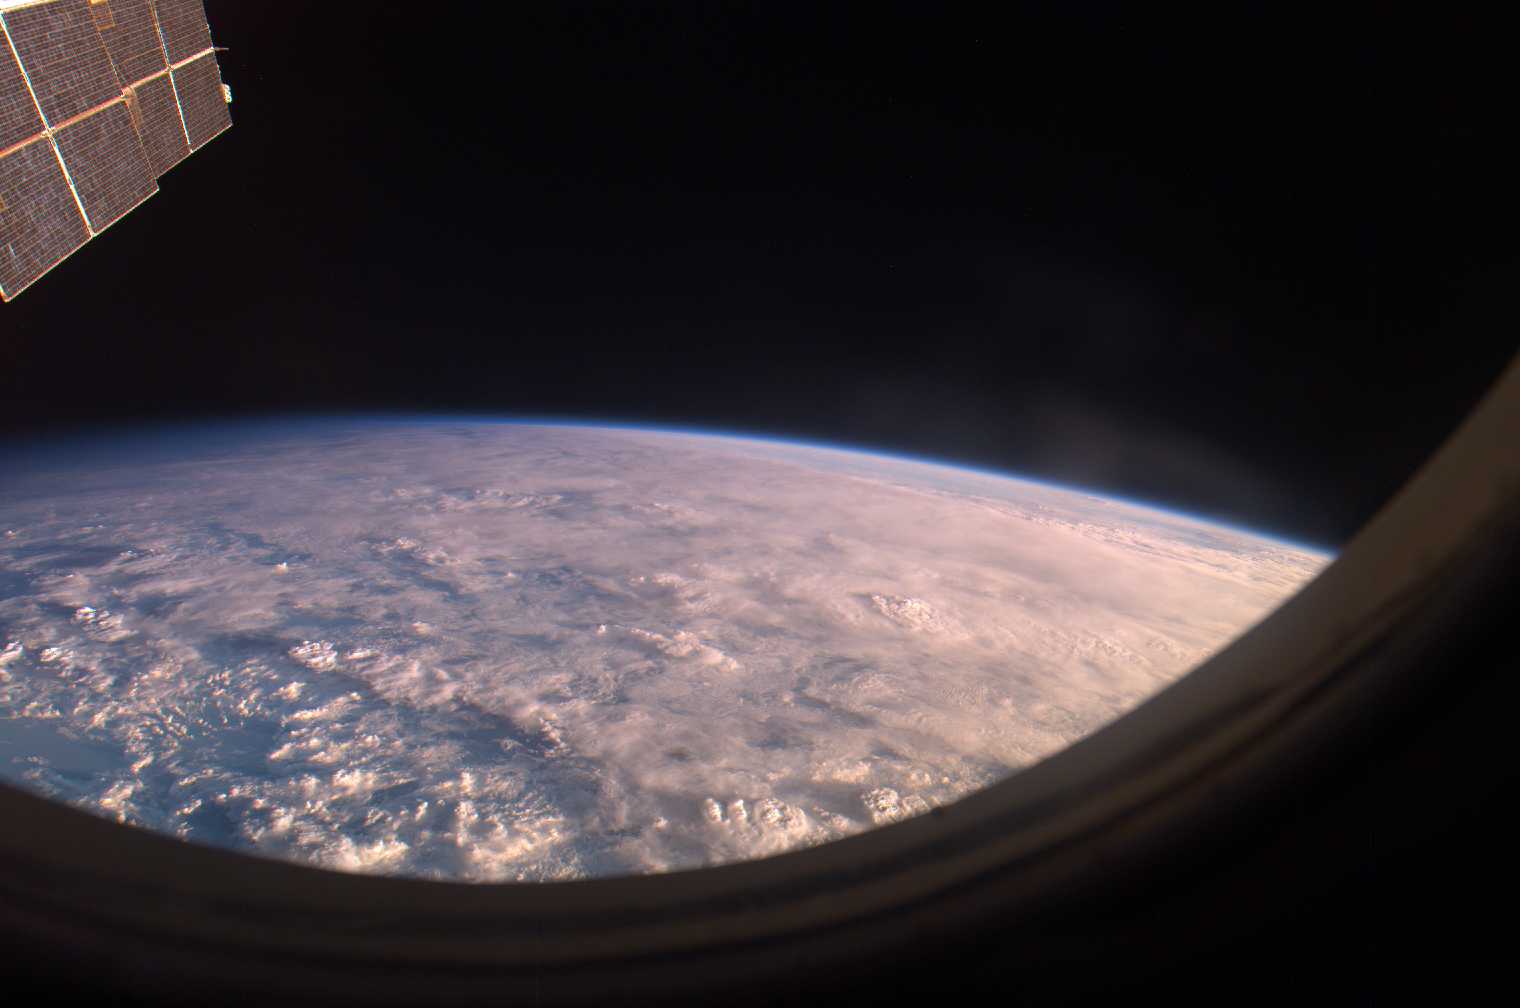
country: INDIAN OCEAN
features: PAN-MULTI-LAYERED CLOUDS, ISS
